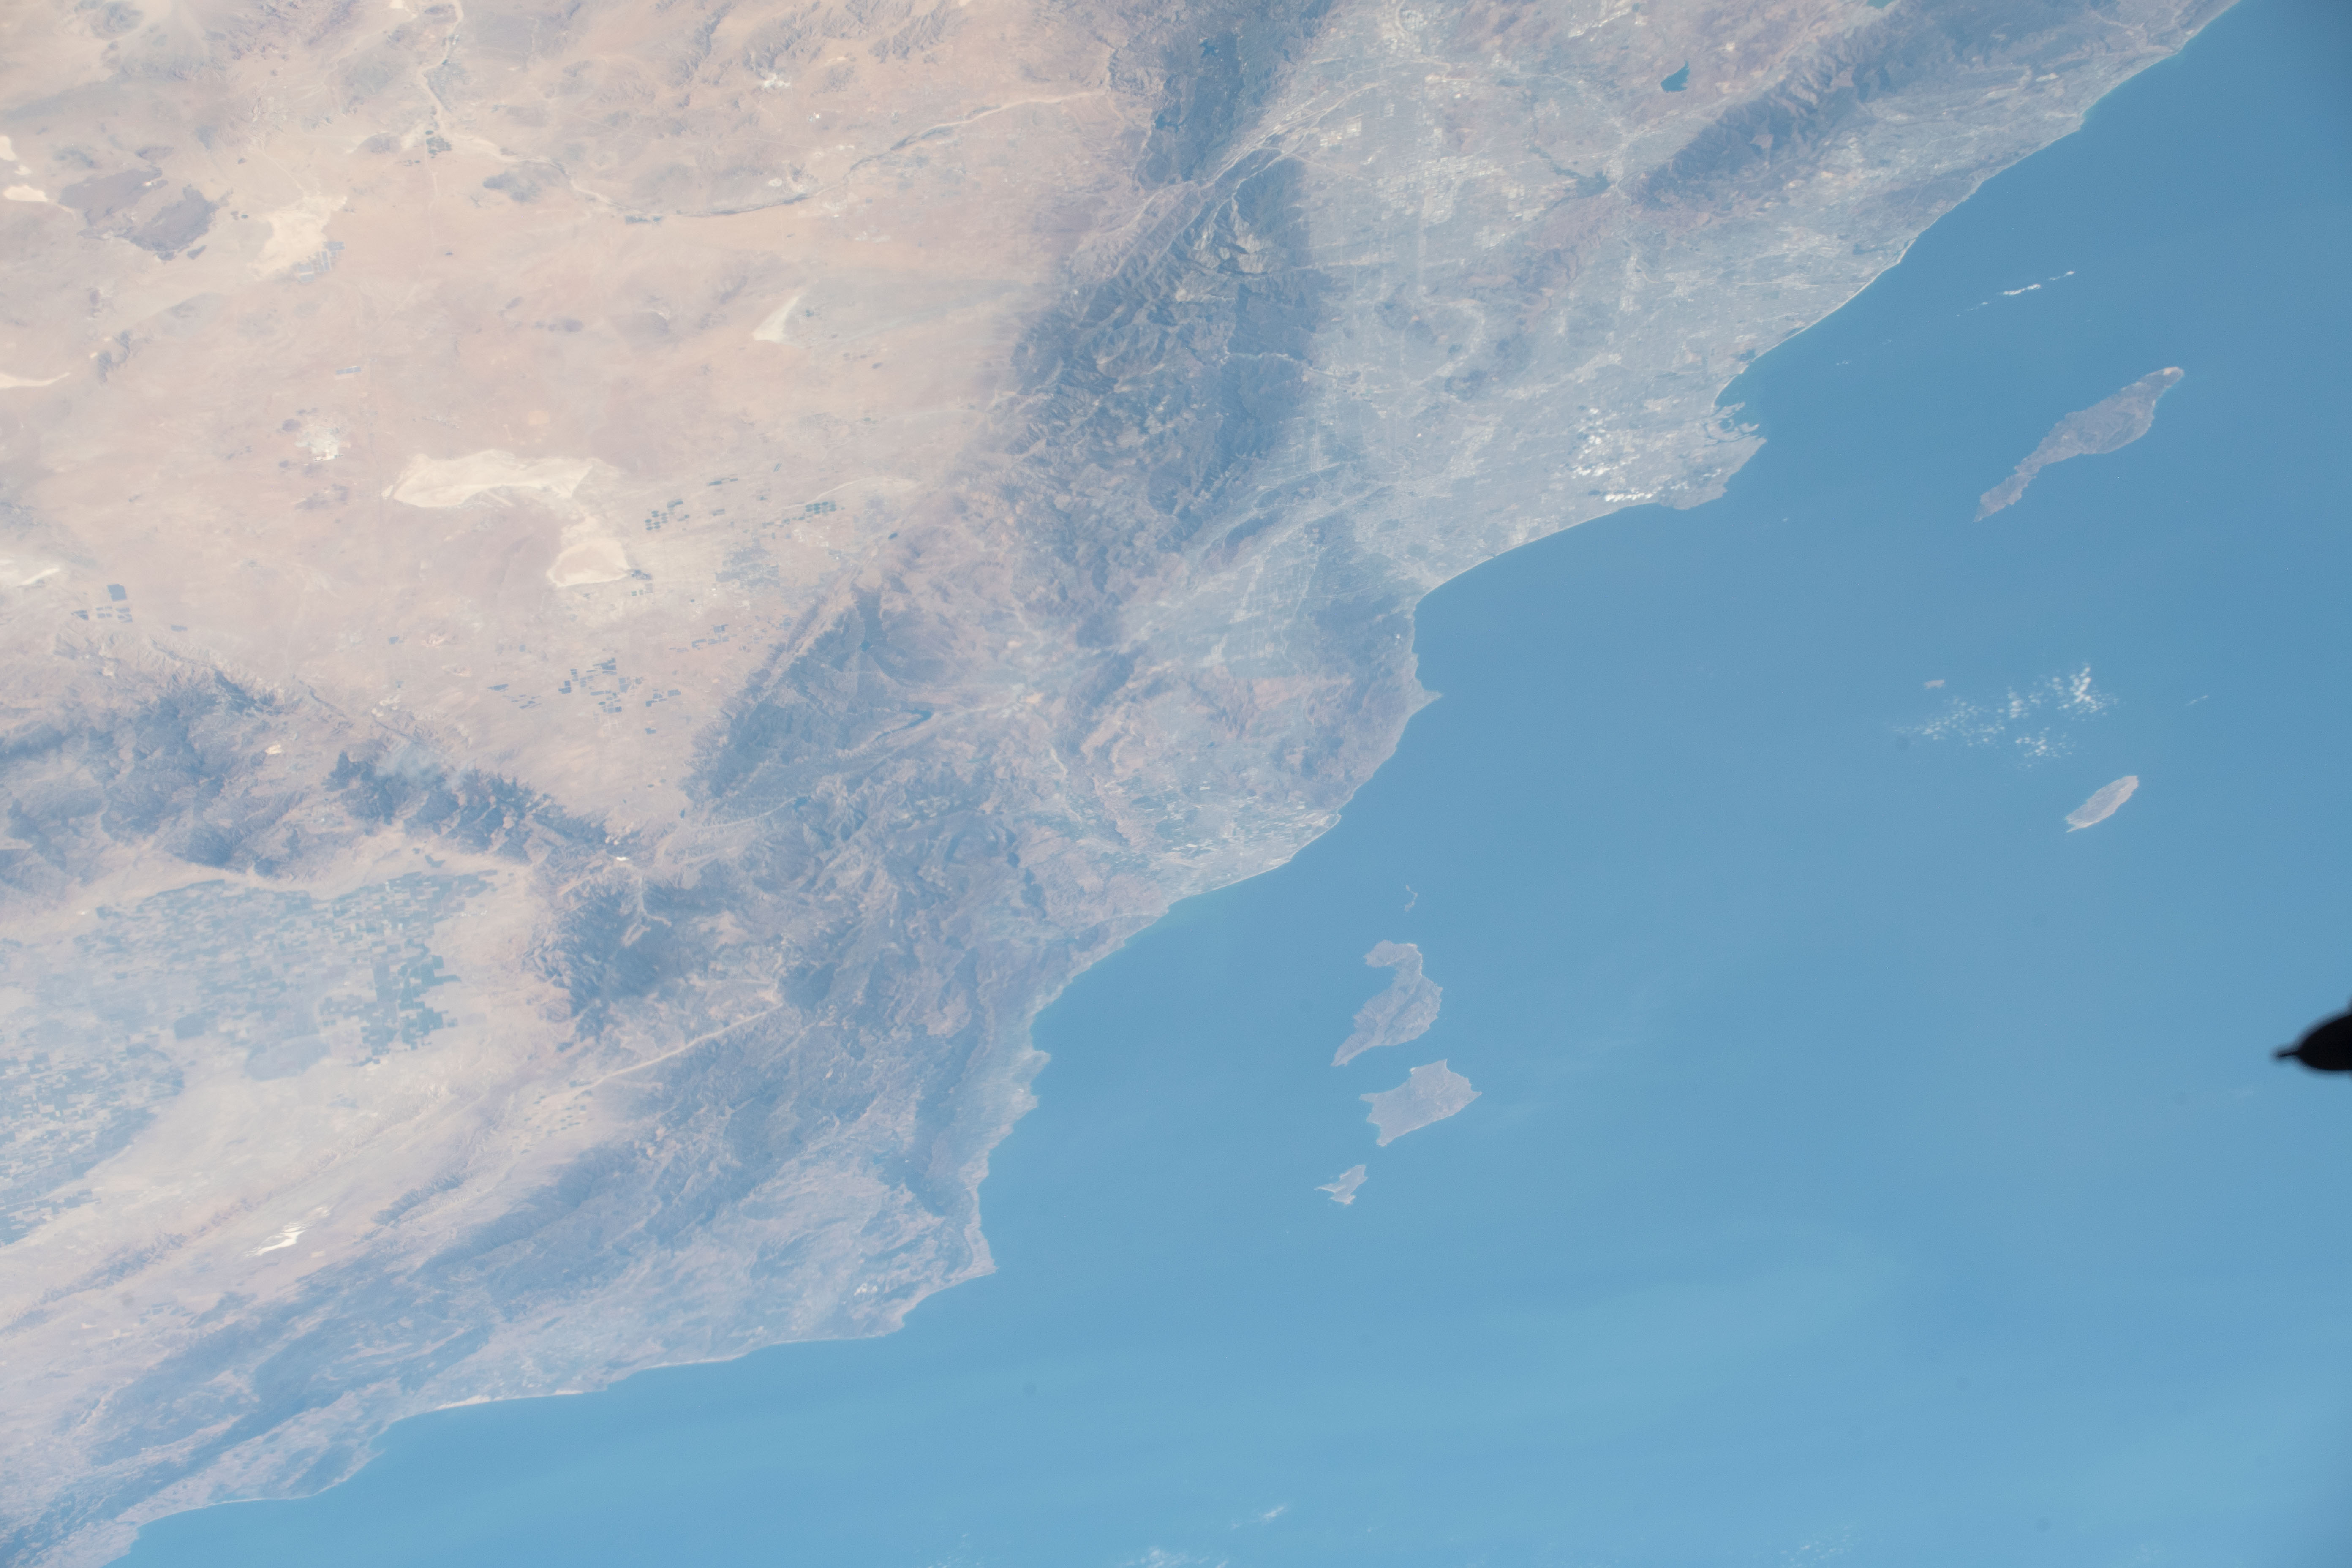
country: USA-CALIFORNIA
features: DUME CANYON, SANTA CRUZ ISLAND, SANTA ROSA ISLAND
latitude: 34.3
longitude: -119.3
